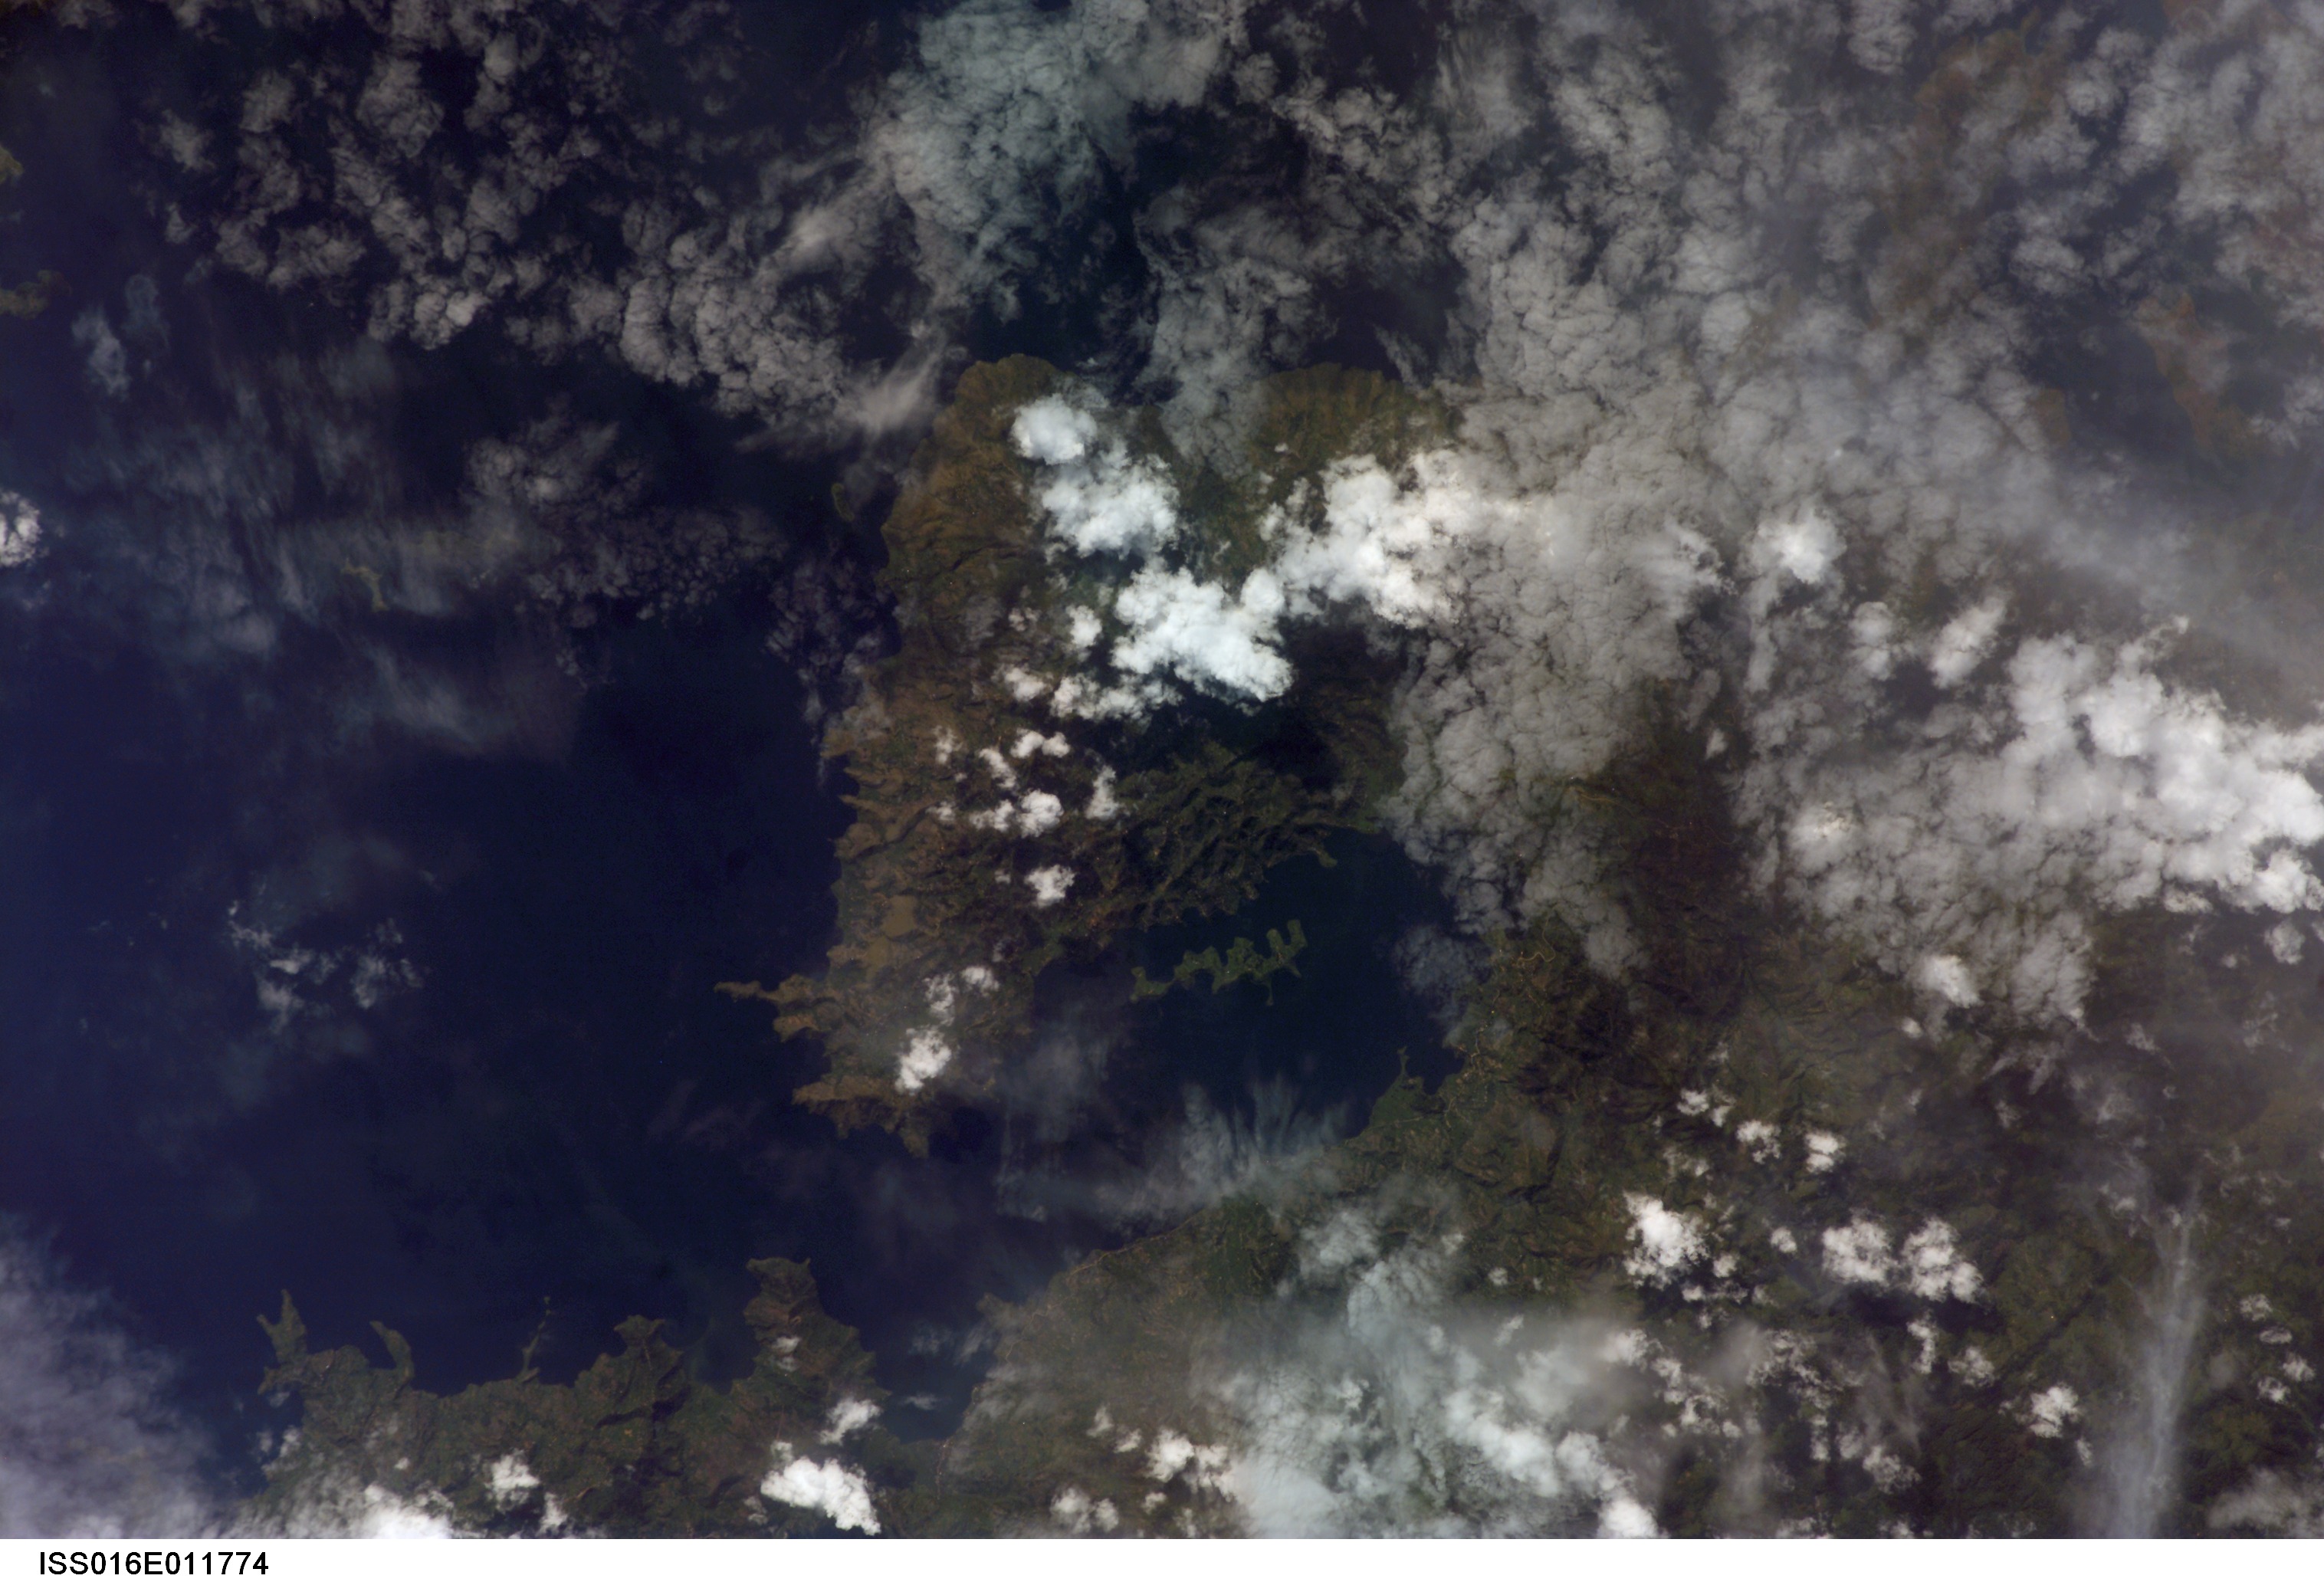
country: DEM. REP. OF CONGO
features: W. LAKE KIVU, FOR., ISLANDS
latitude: -2.0
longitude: 28.9
